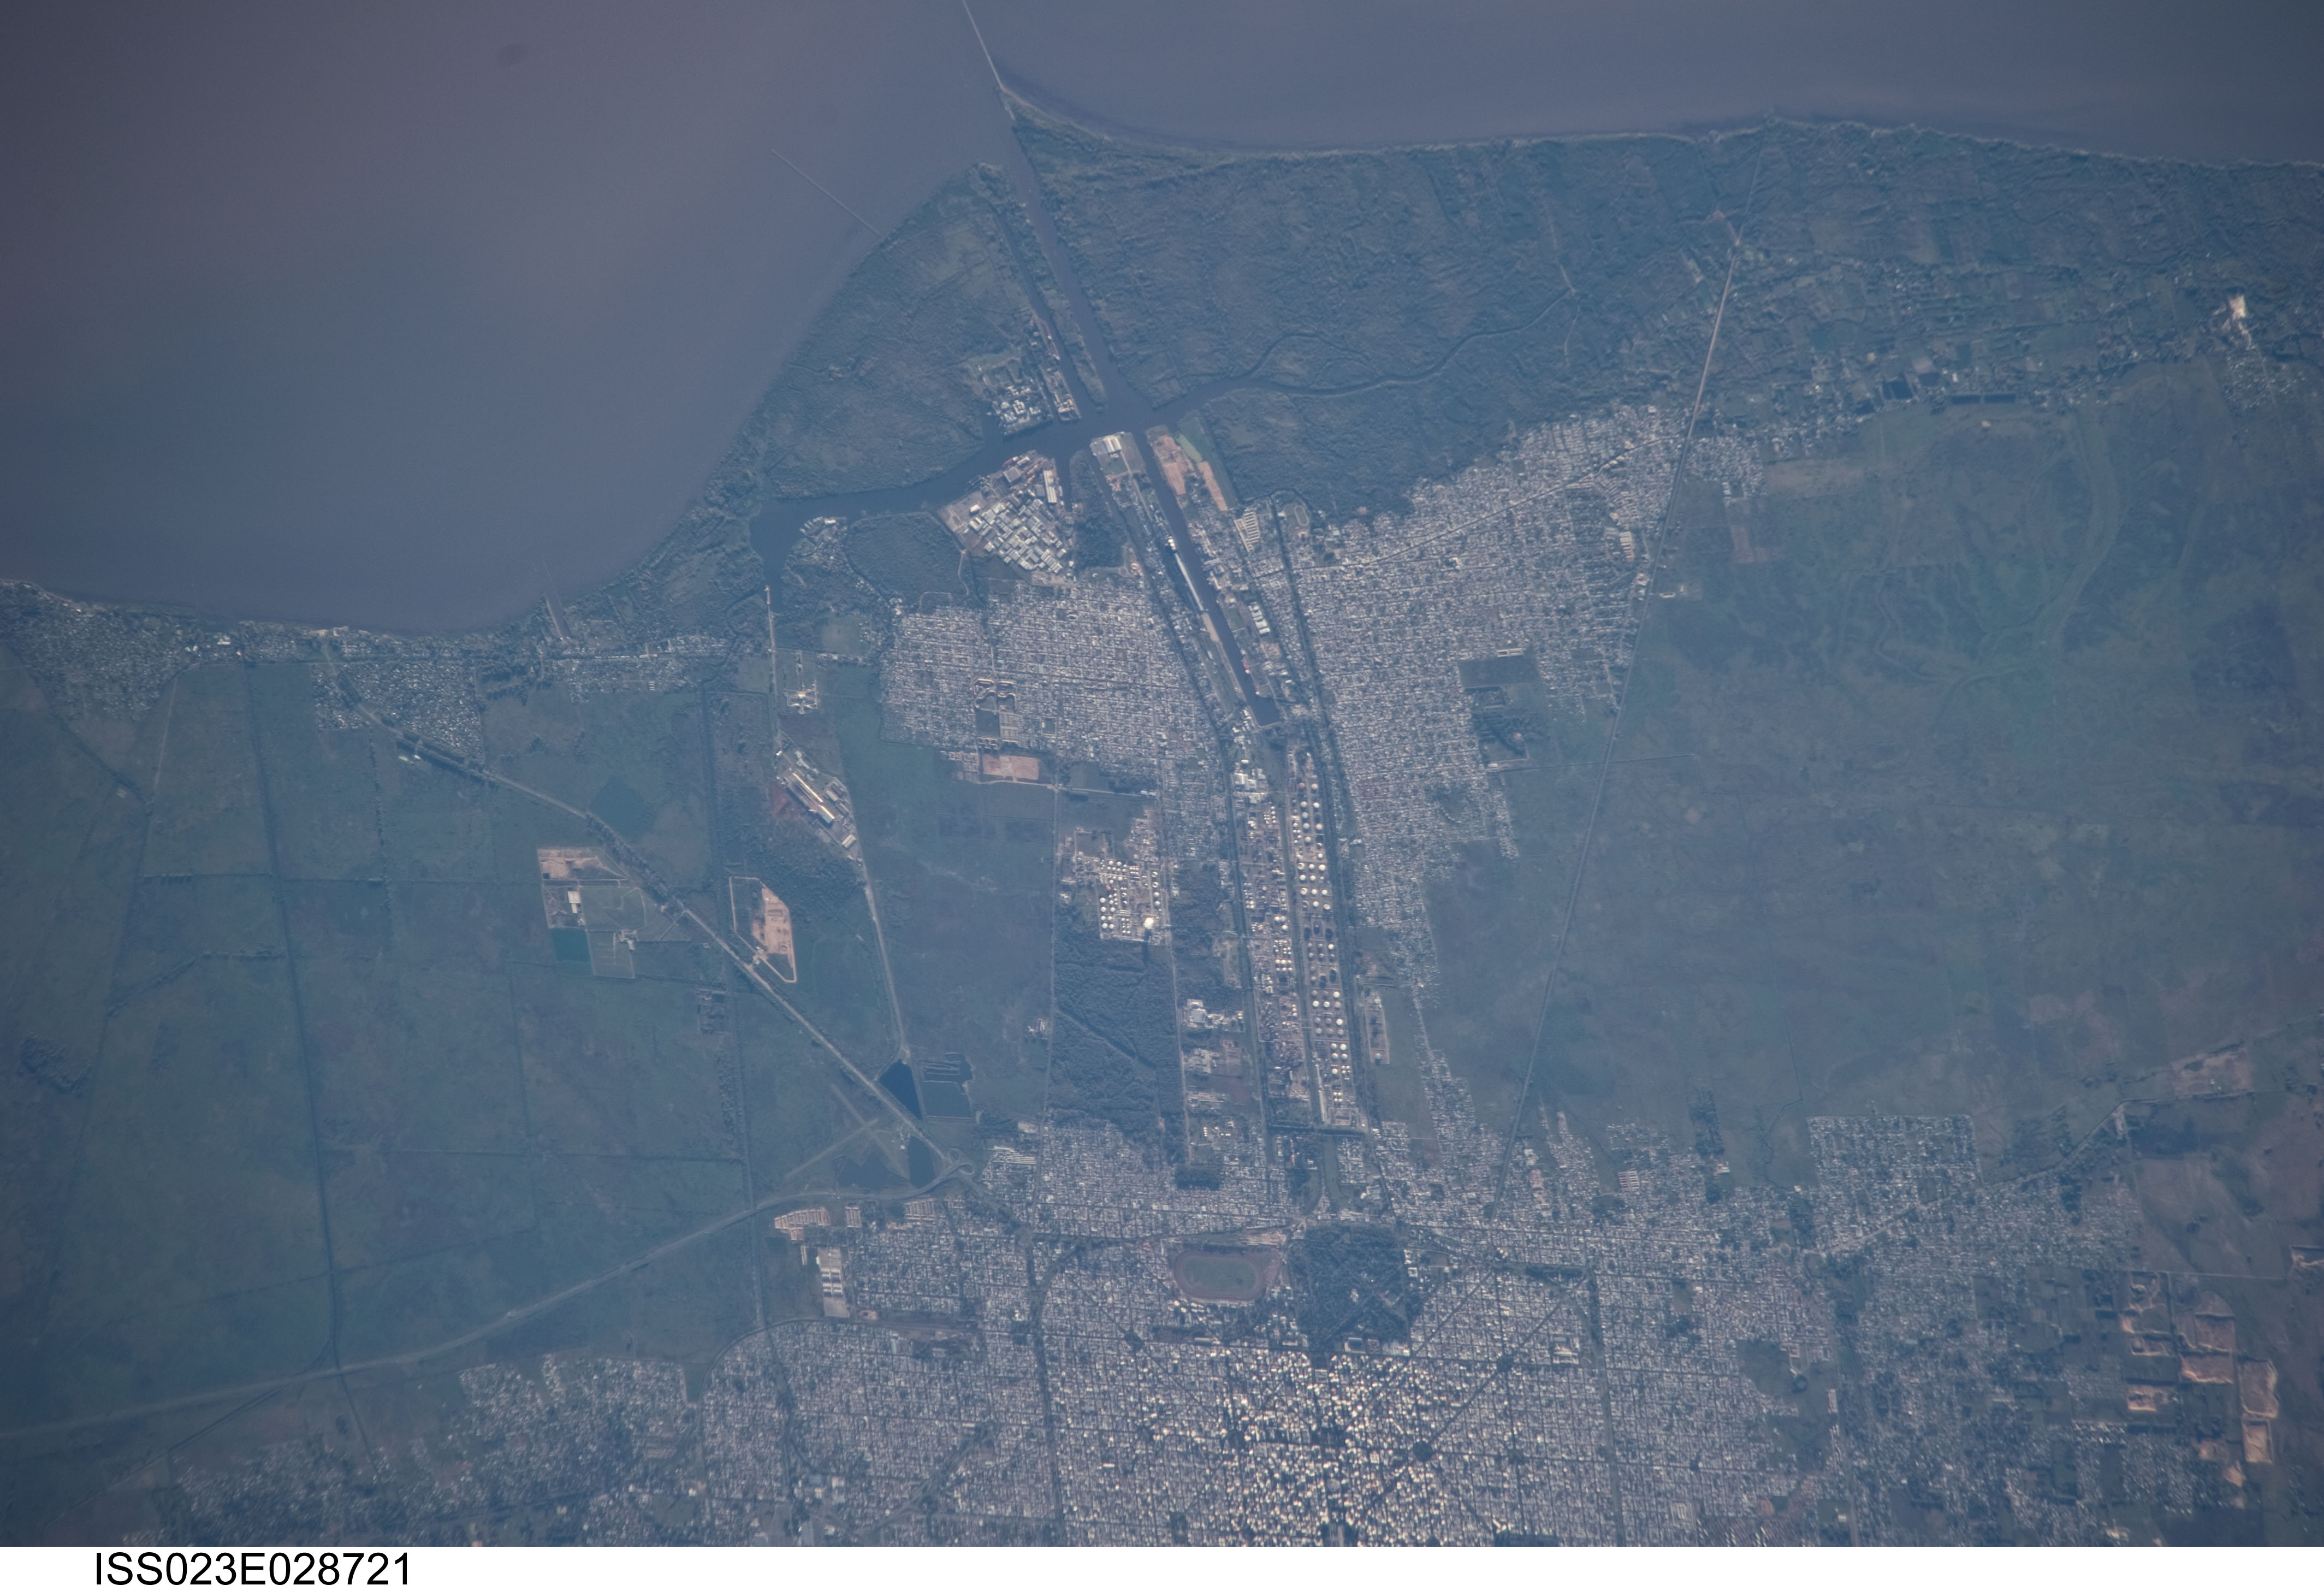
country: ARGENTINA
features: ENSENADA, RIO DE LA PLATA, INDUSTRIAL AREA
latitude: -34.9
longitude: -57.9
